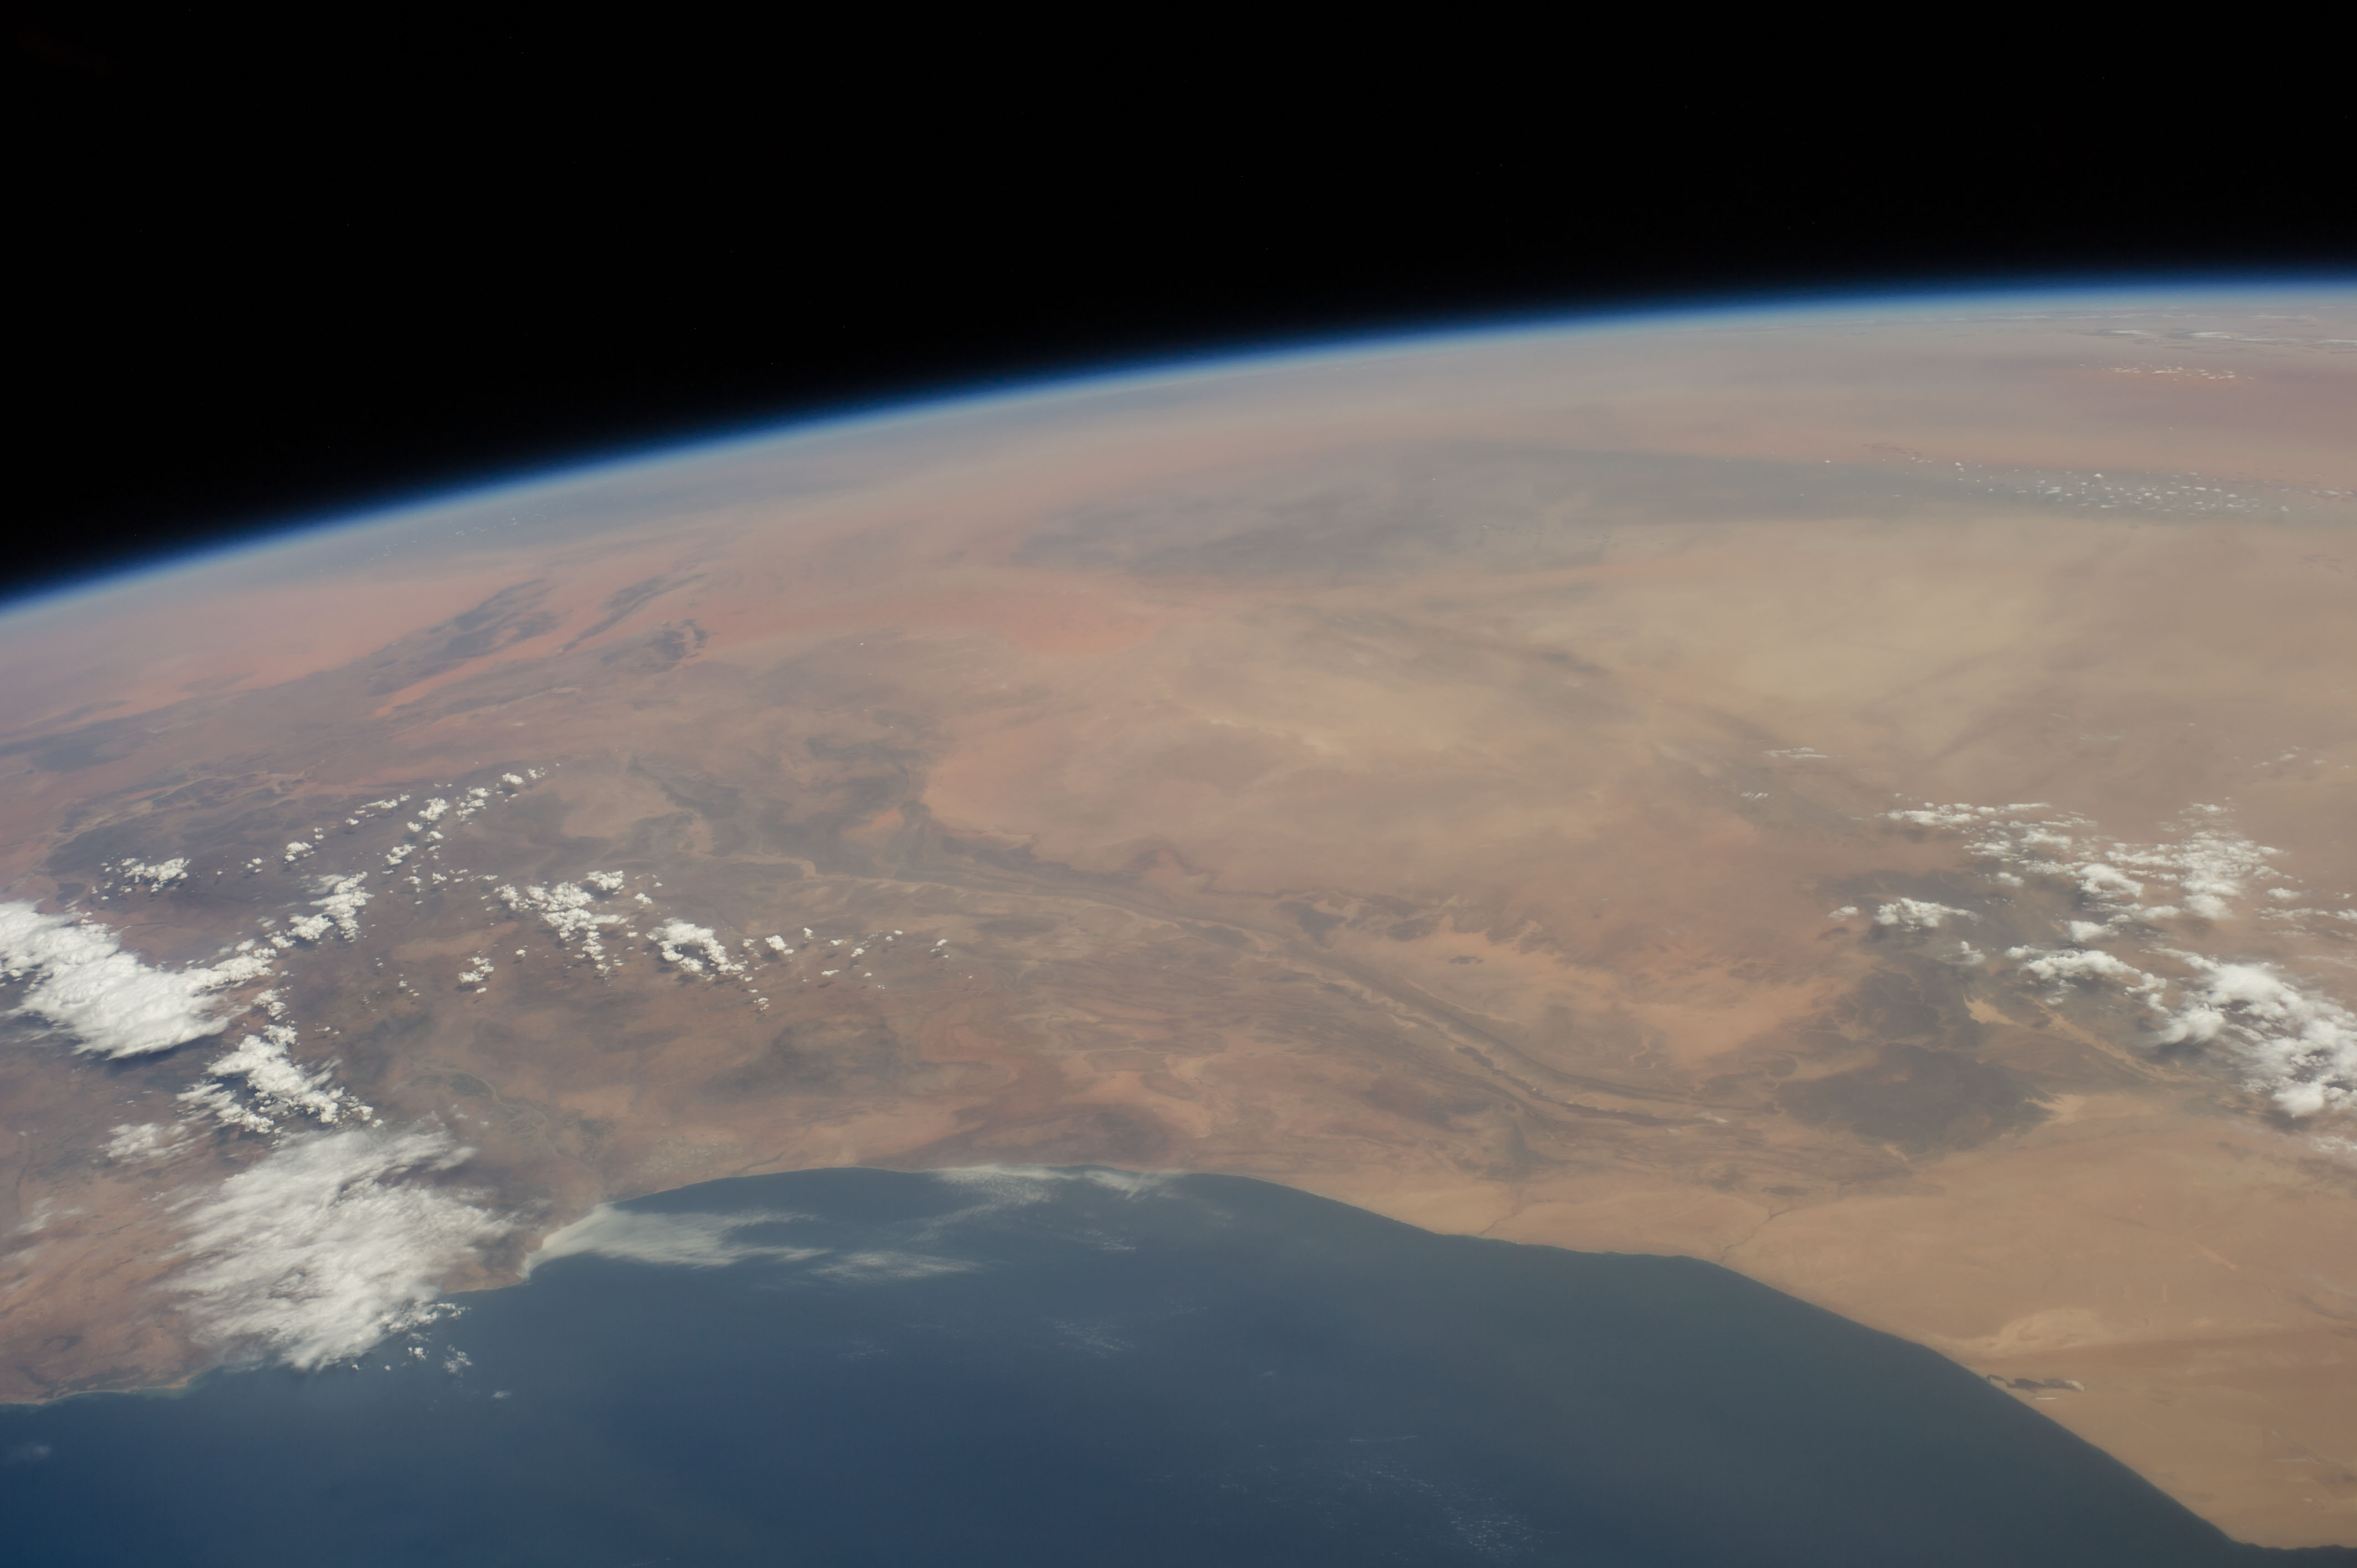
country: MOROCCO
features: HAMADA DU DRAA DES., ANTI-ATLAS MTS., SAHARA DES., ATLANTIC O.
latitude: 28.5
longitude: -9.0
